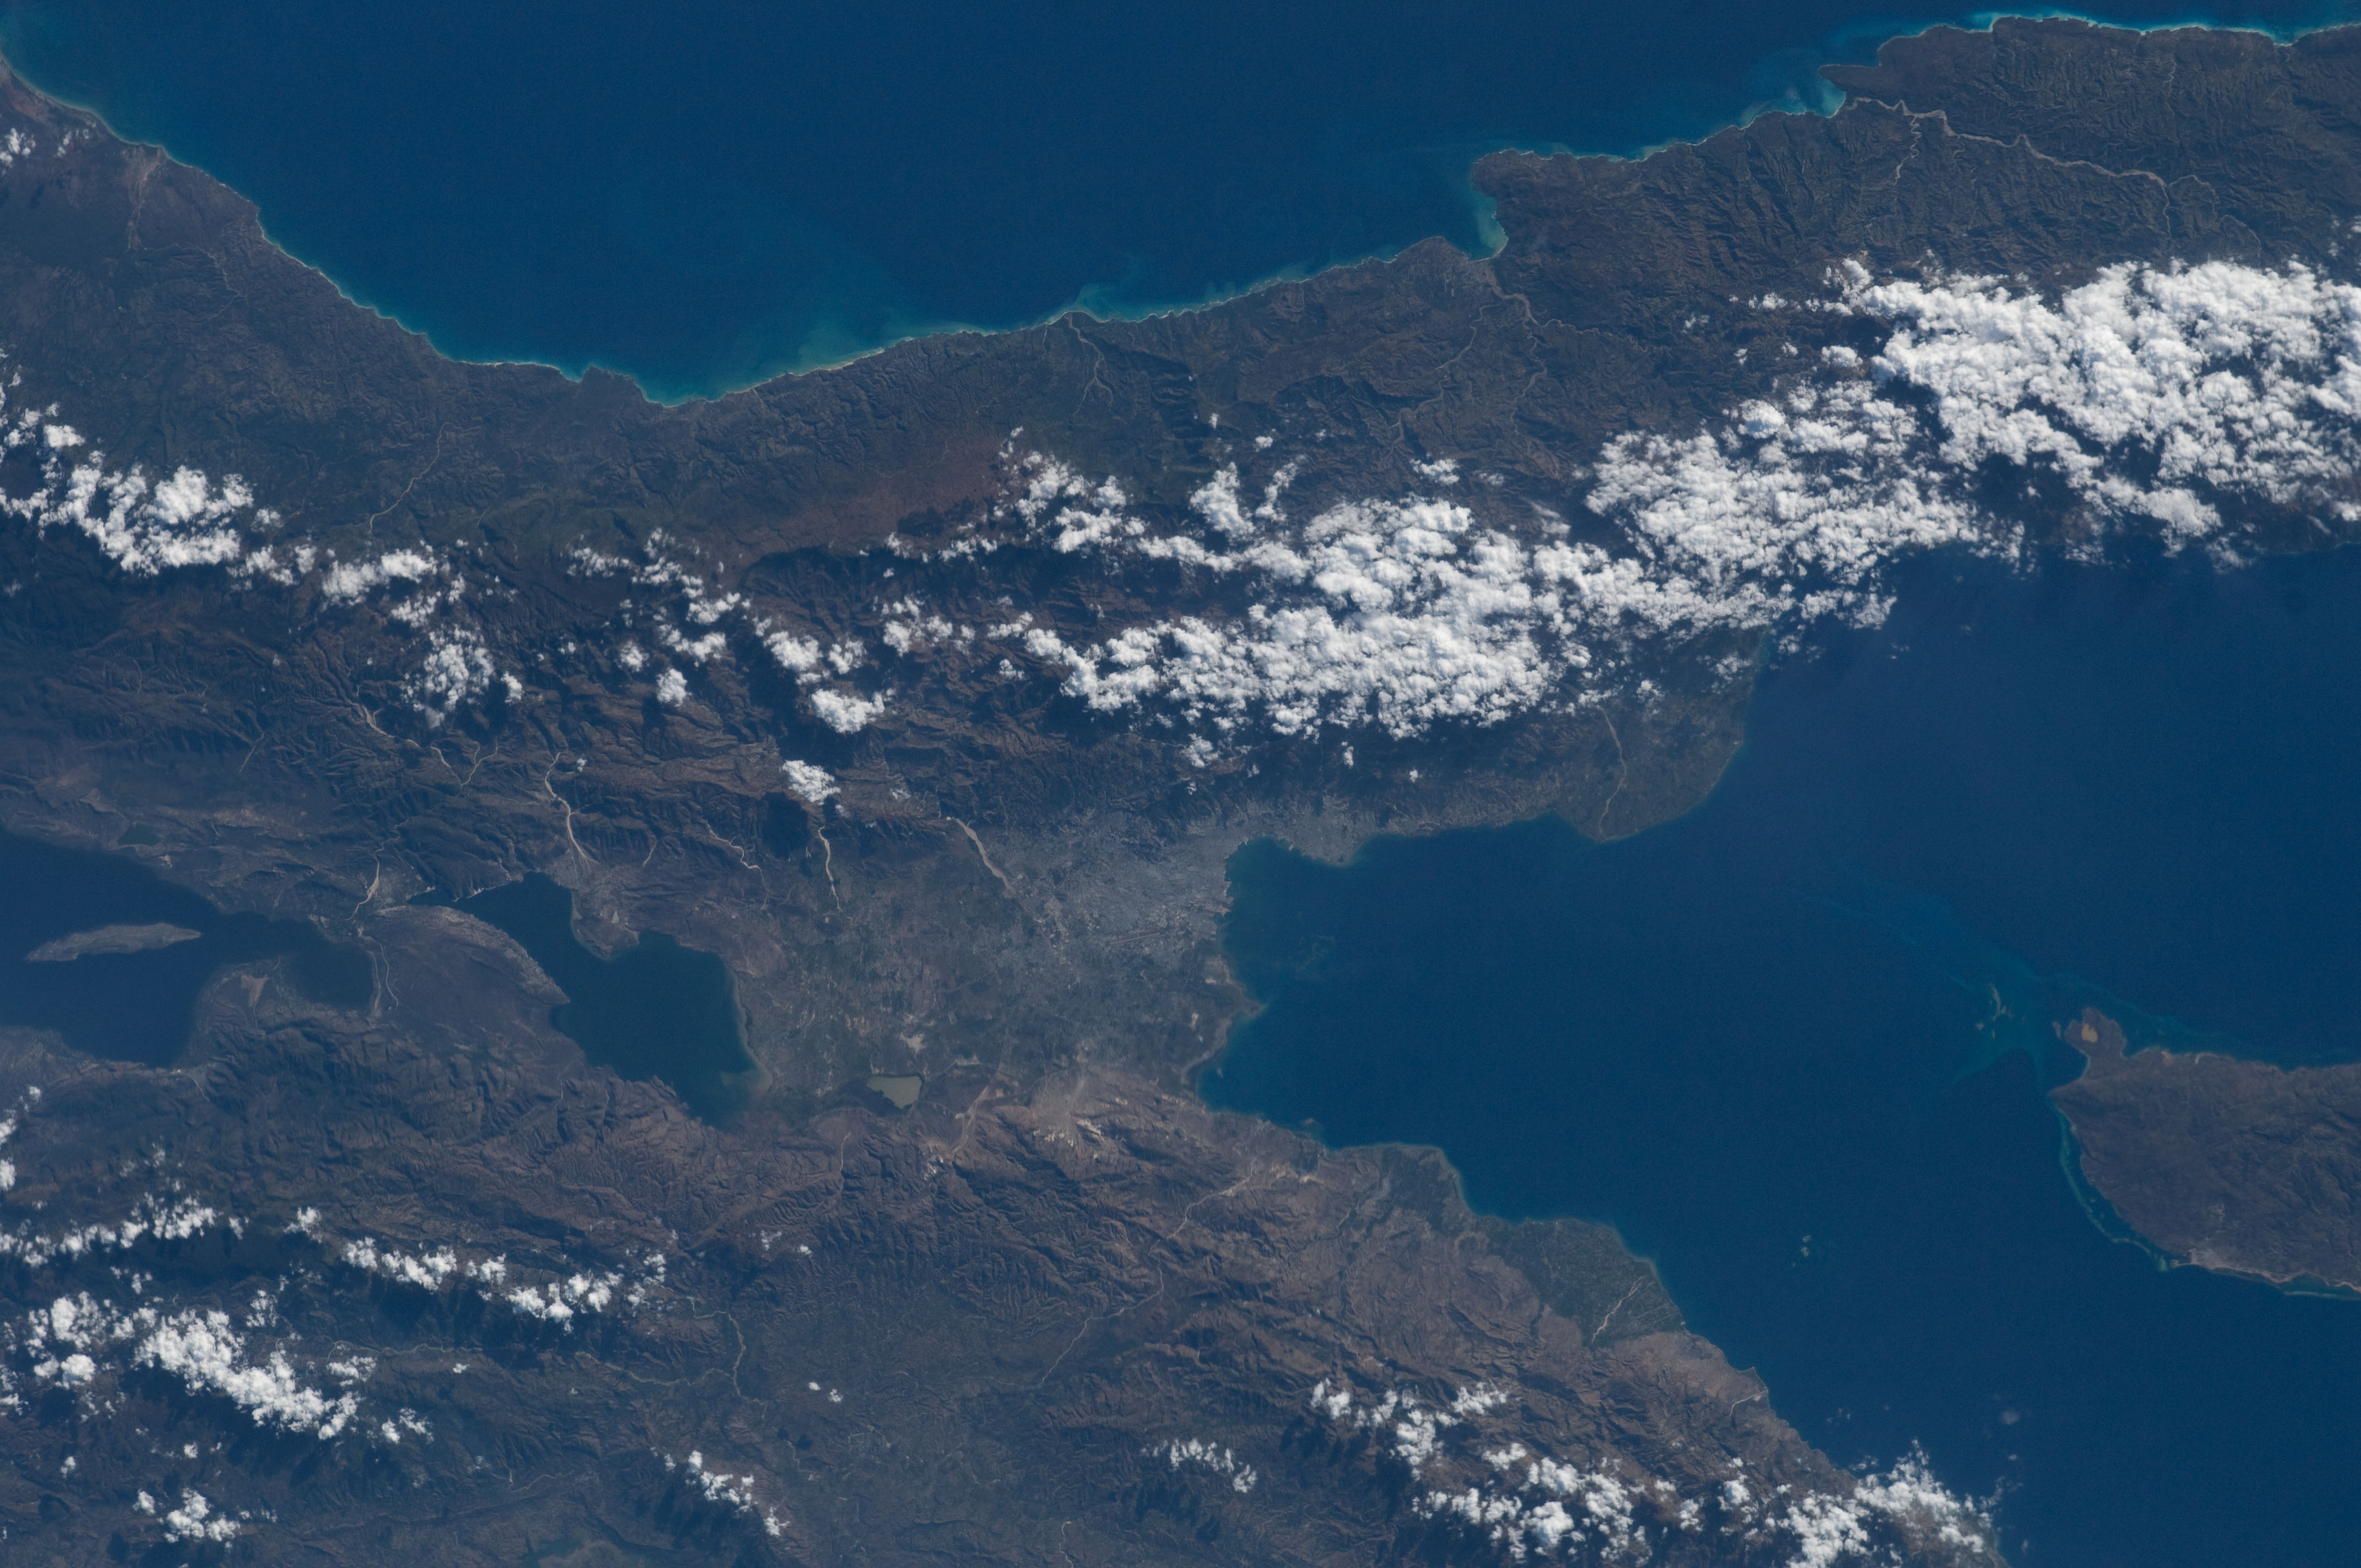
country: HAITI
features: CARIBBEAN S., PORT AU PRINCE, GONAVE I., L. AZUEI, ENRIQUILLO L.
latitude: 18.5
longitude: -72.5
